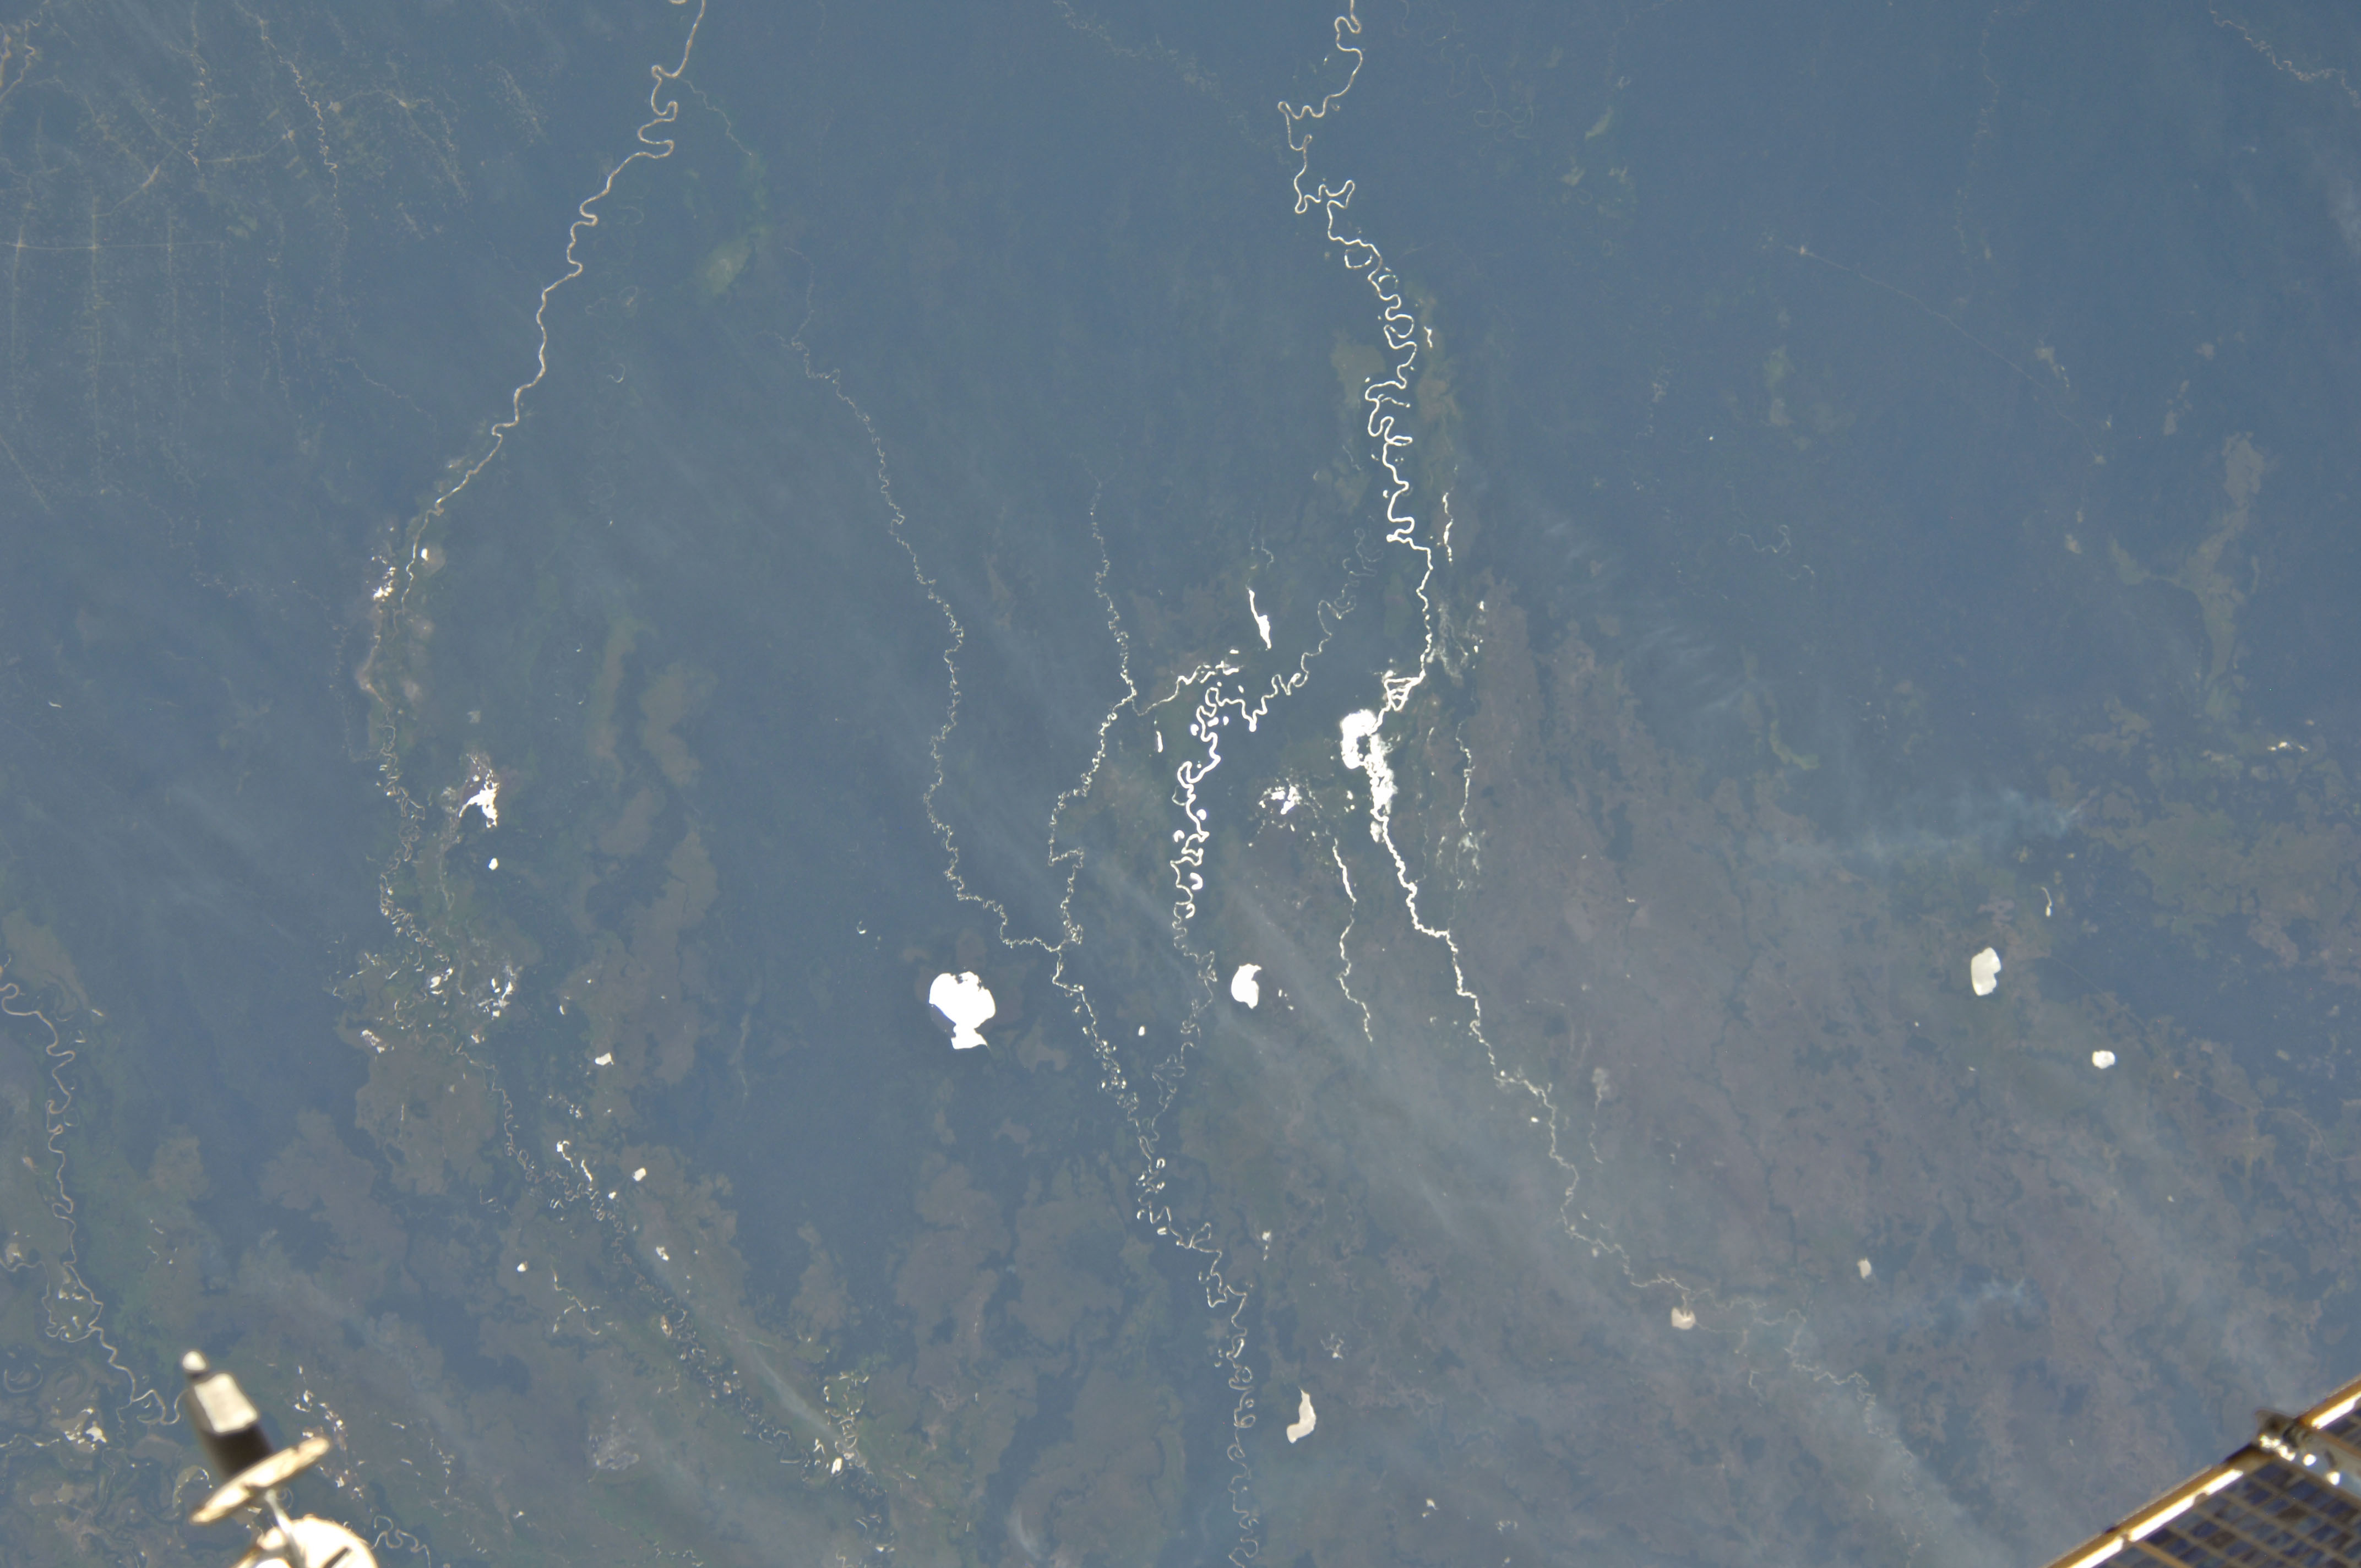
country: BOLIVIA
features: RIO BENI PLAINS, RIVERS & LAKES IN GLINT
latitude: -16.0
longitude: -65.5
